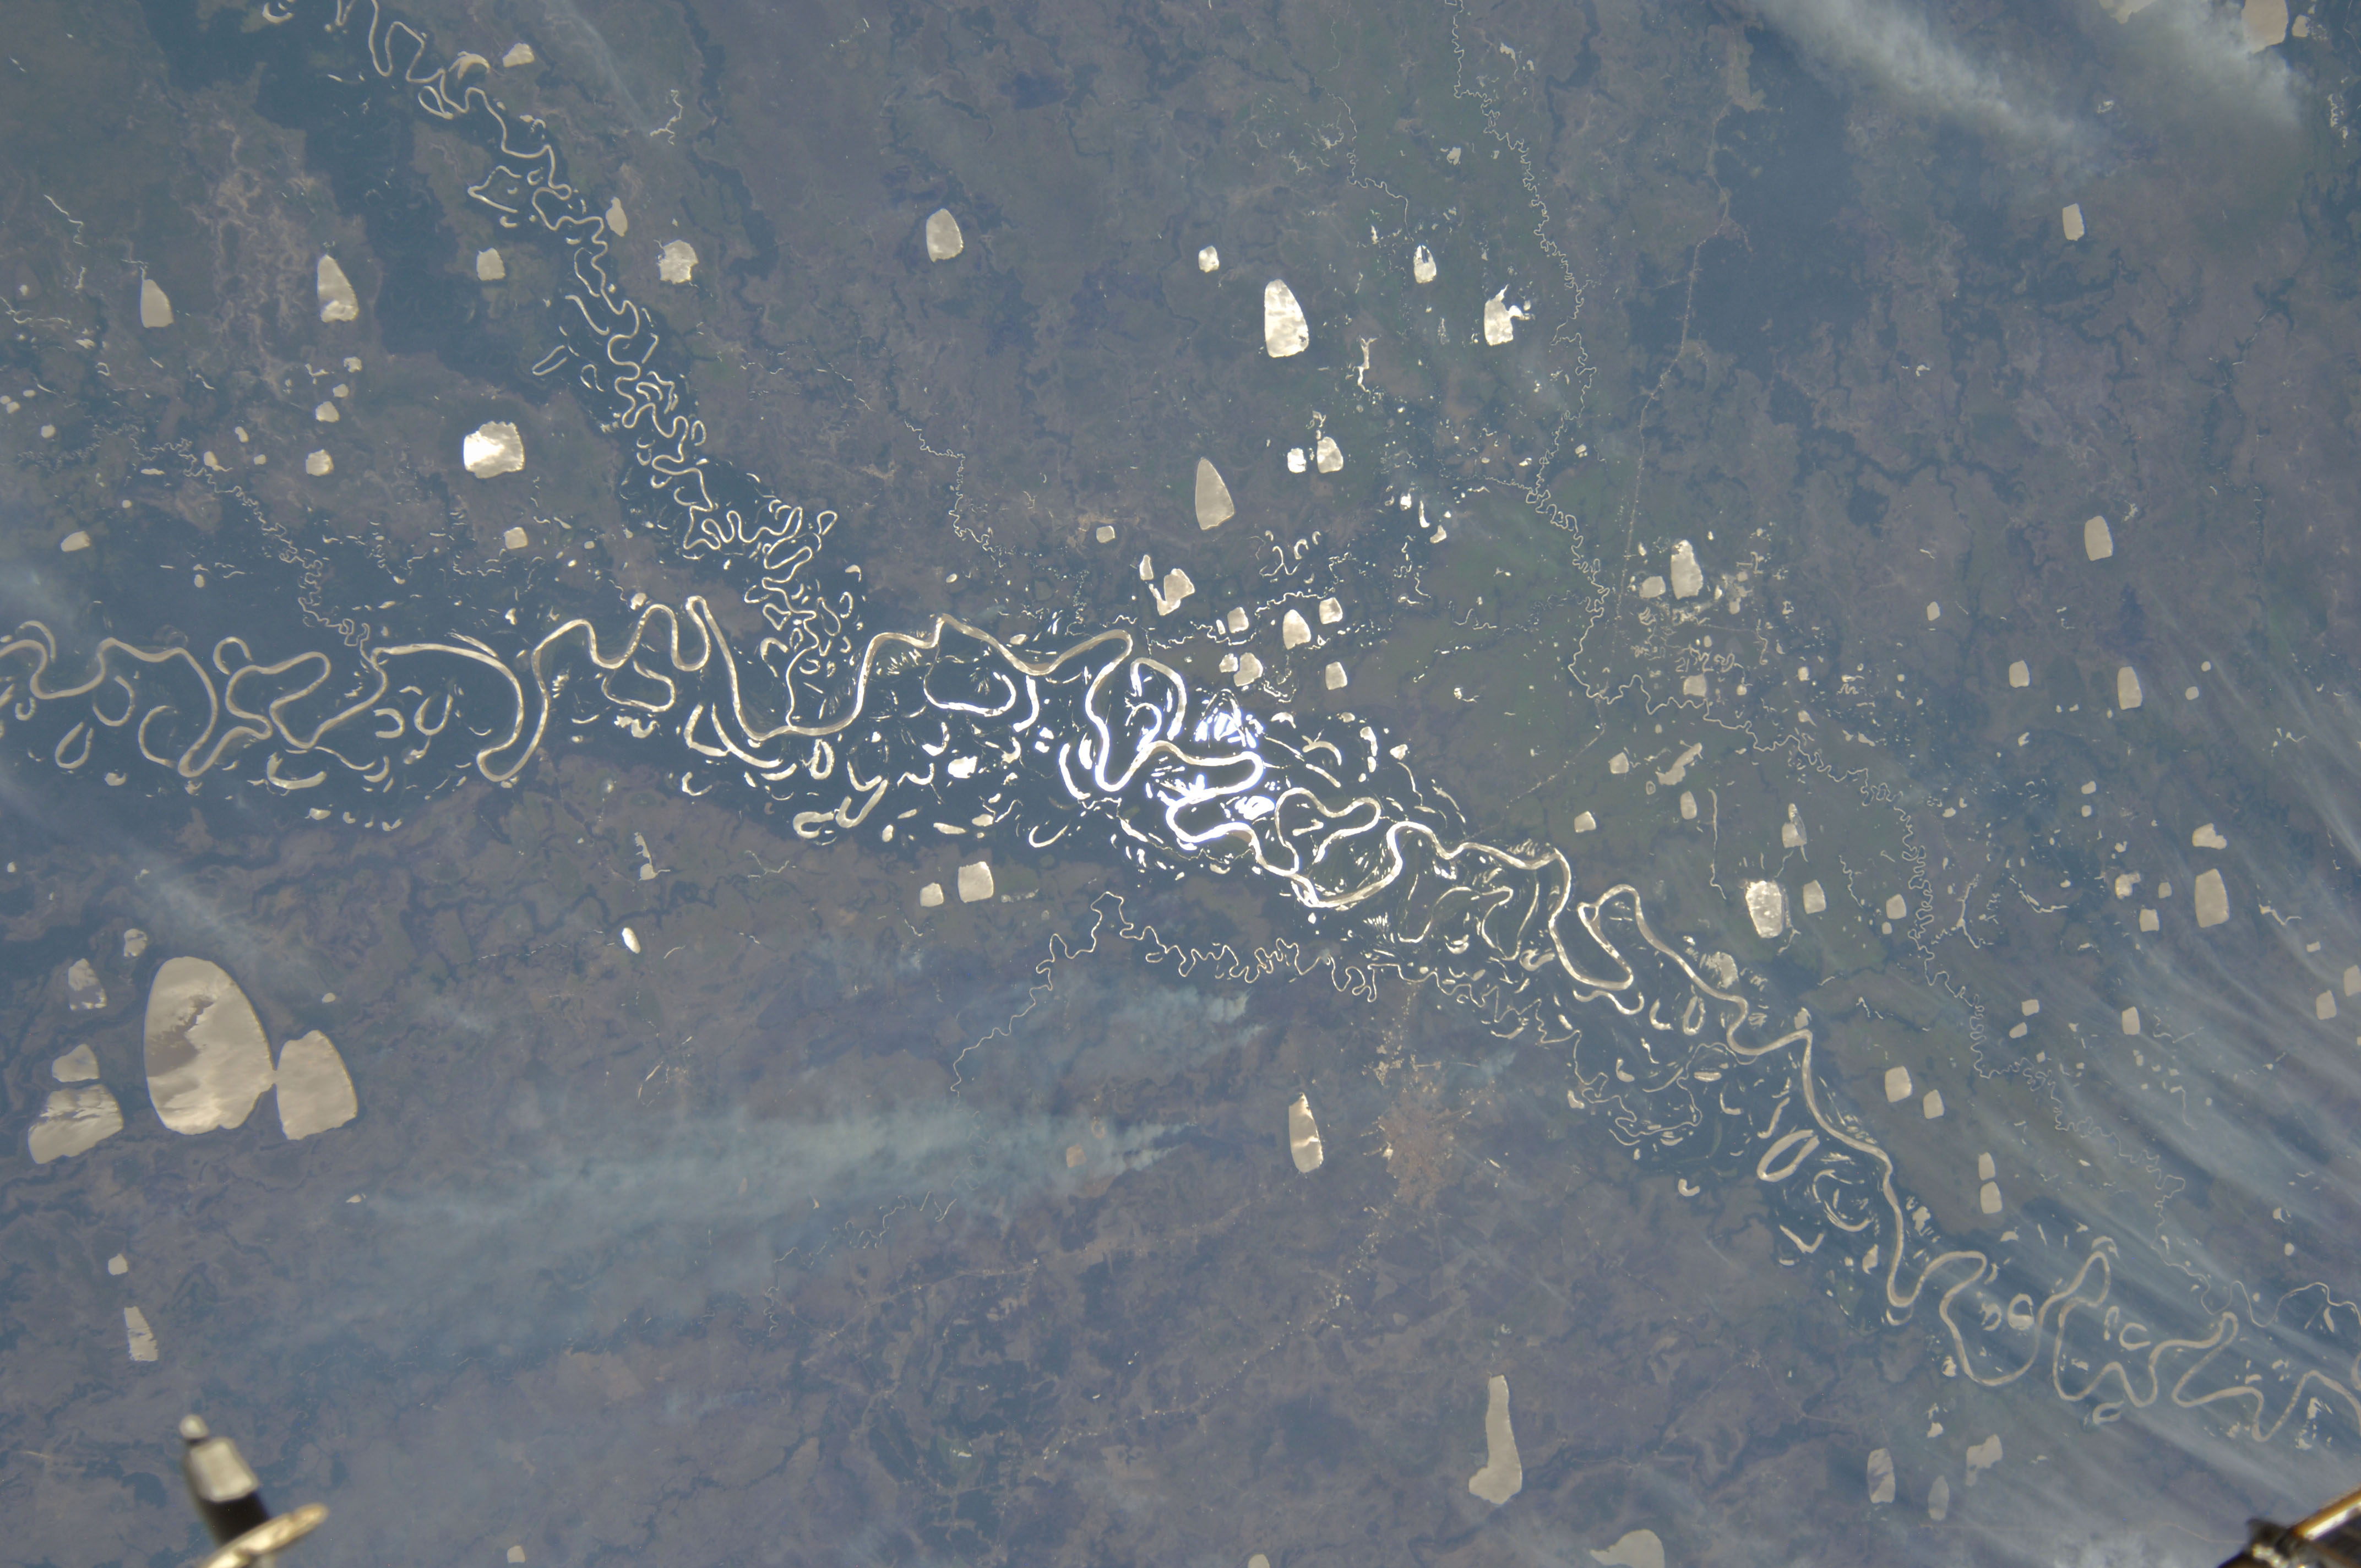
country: BOLIVIA
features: RIO BENI PLAINS, RIVERS & LAKES IN GLINT
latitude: -15.0
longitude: -65.0
